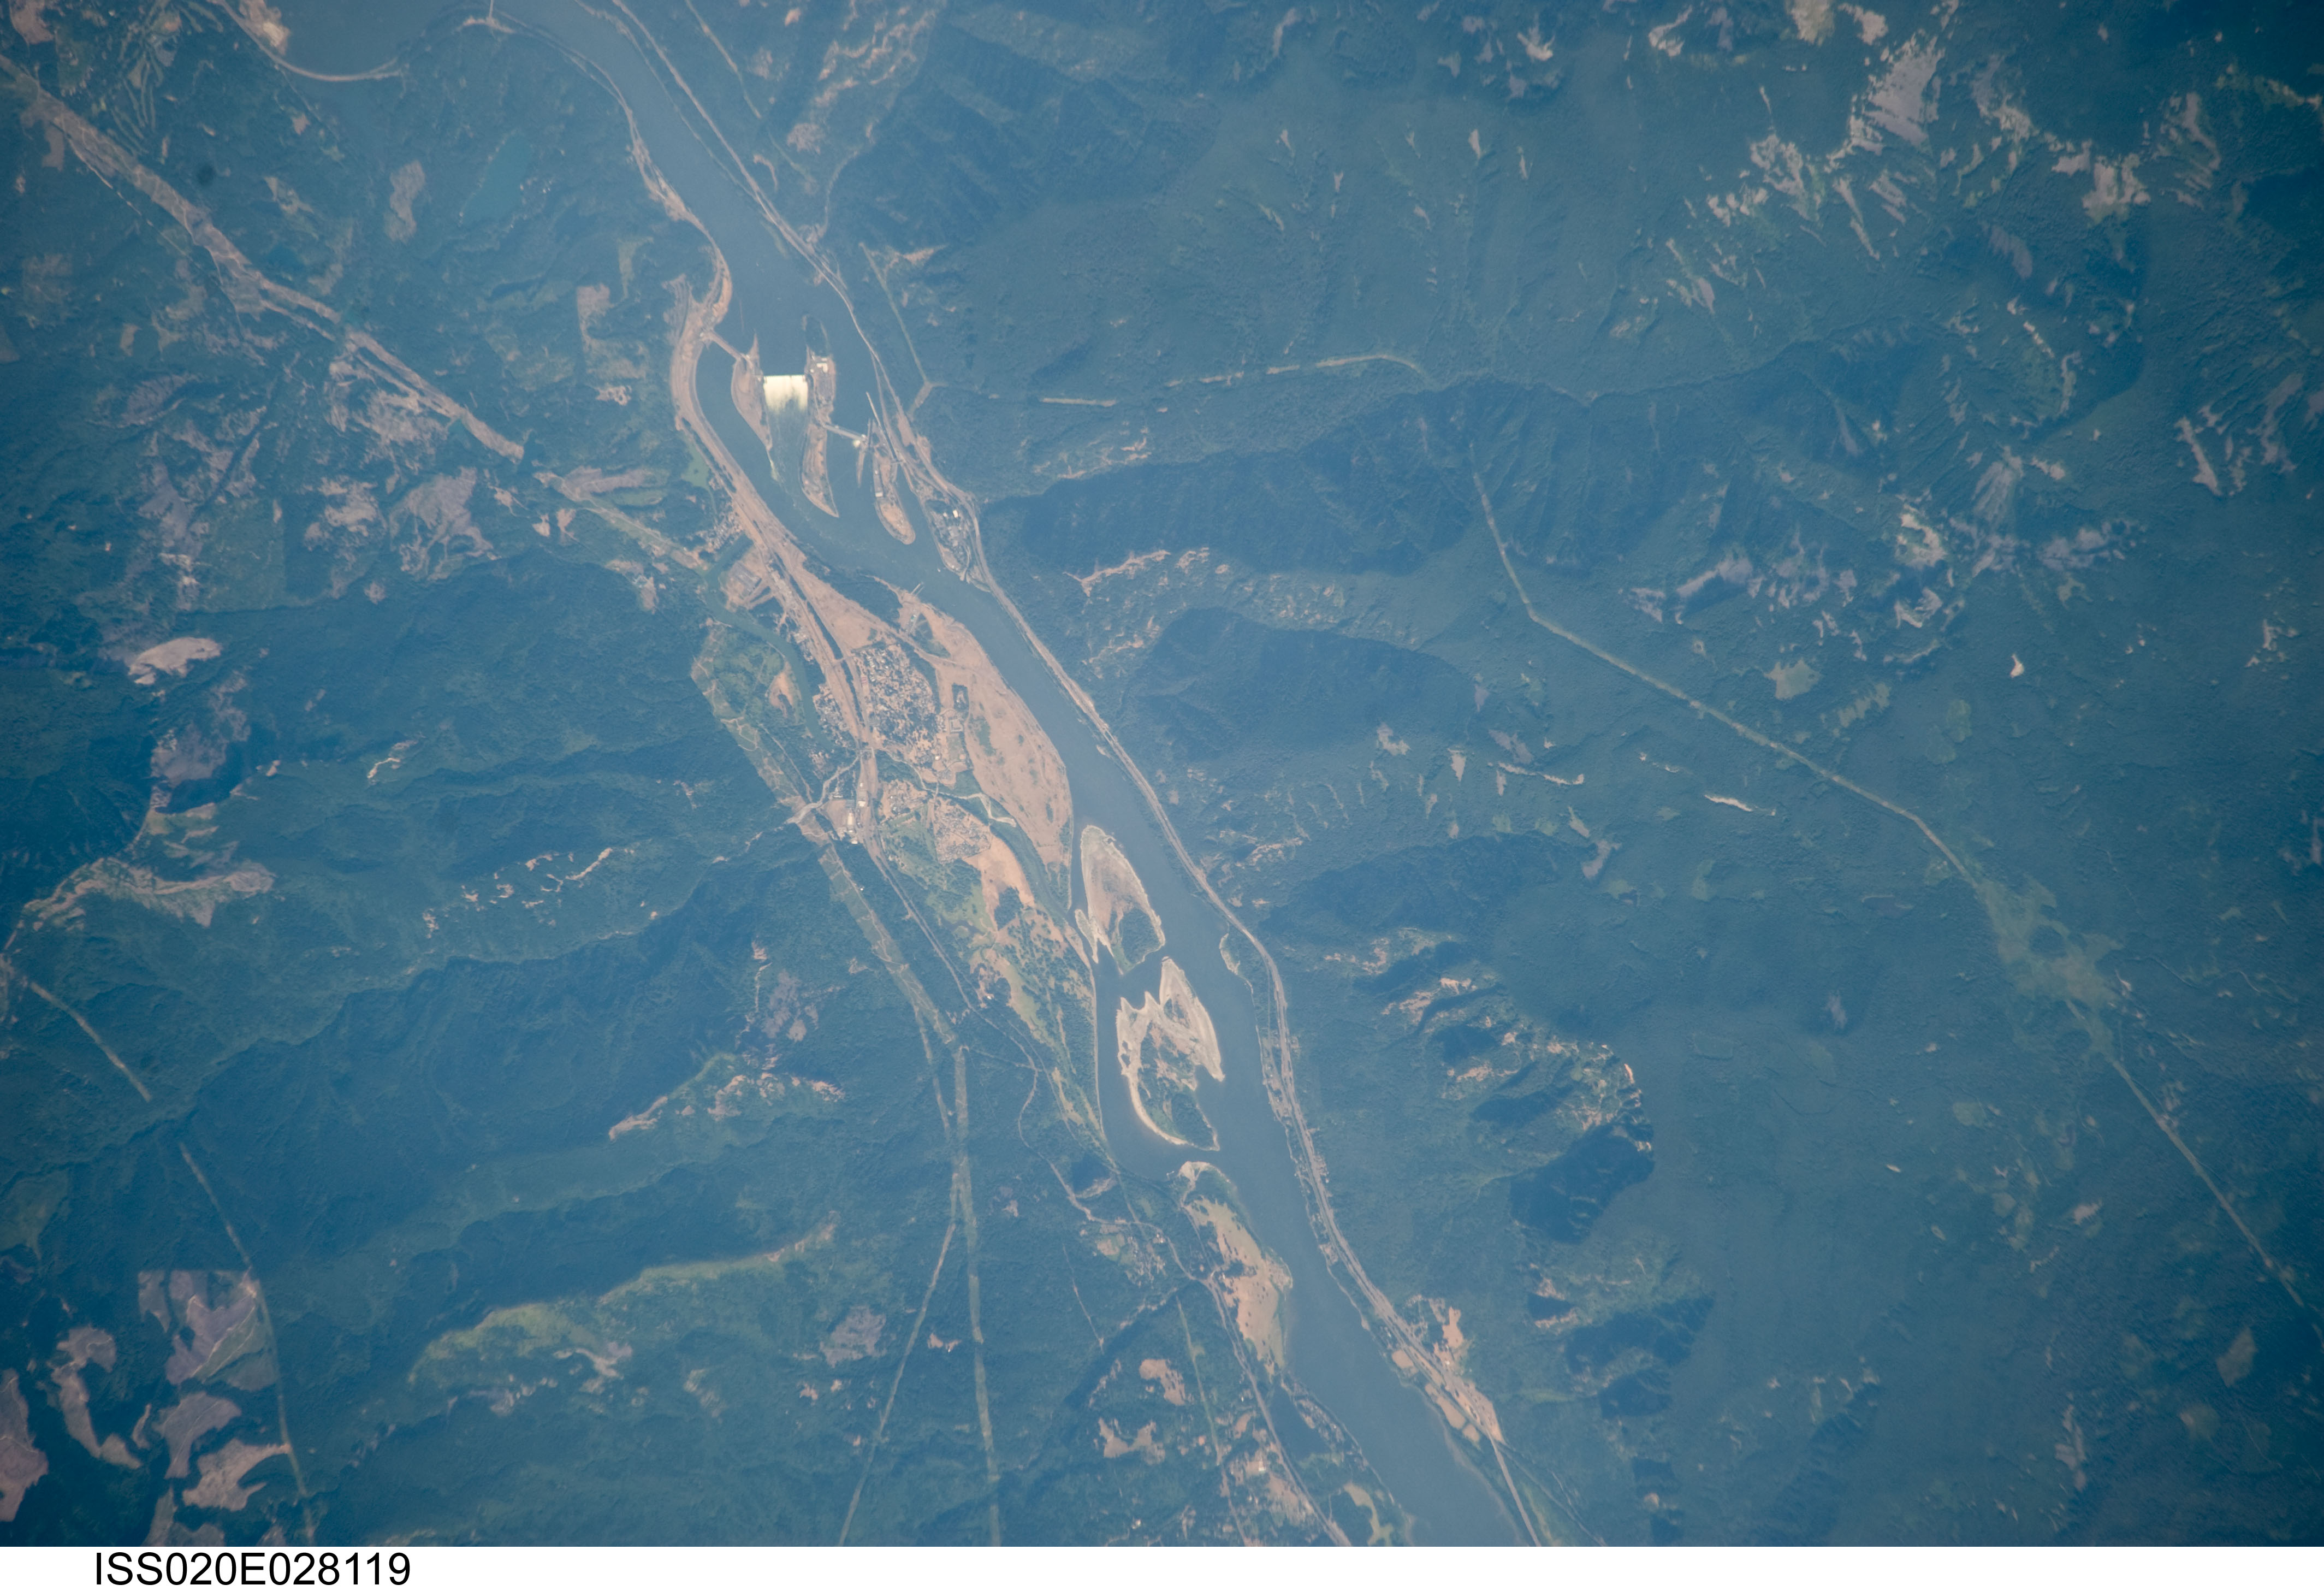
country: USA-OREGON
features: COLUMBIA R., BONNEVILLE DAM
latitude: 45.6
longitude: -122.0
